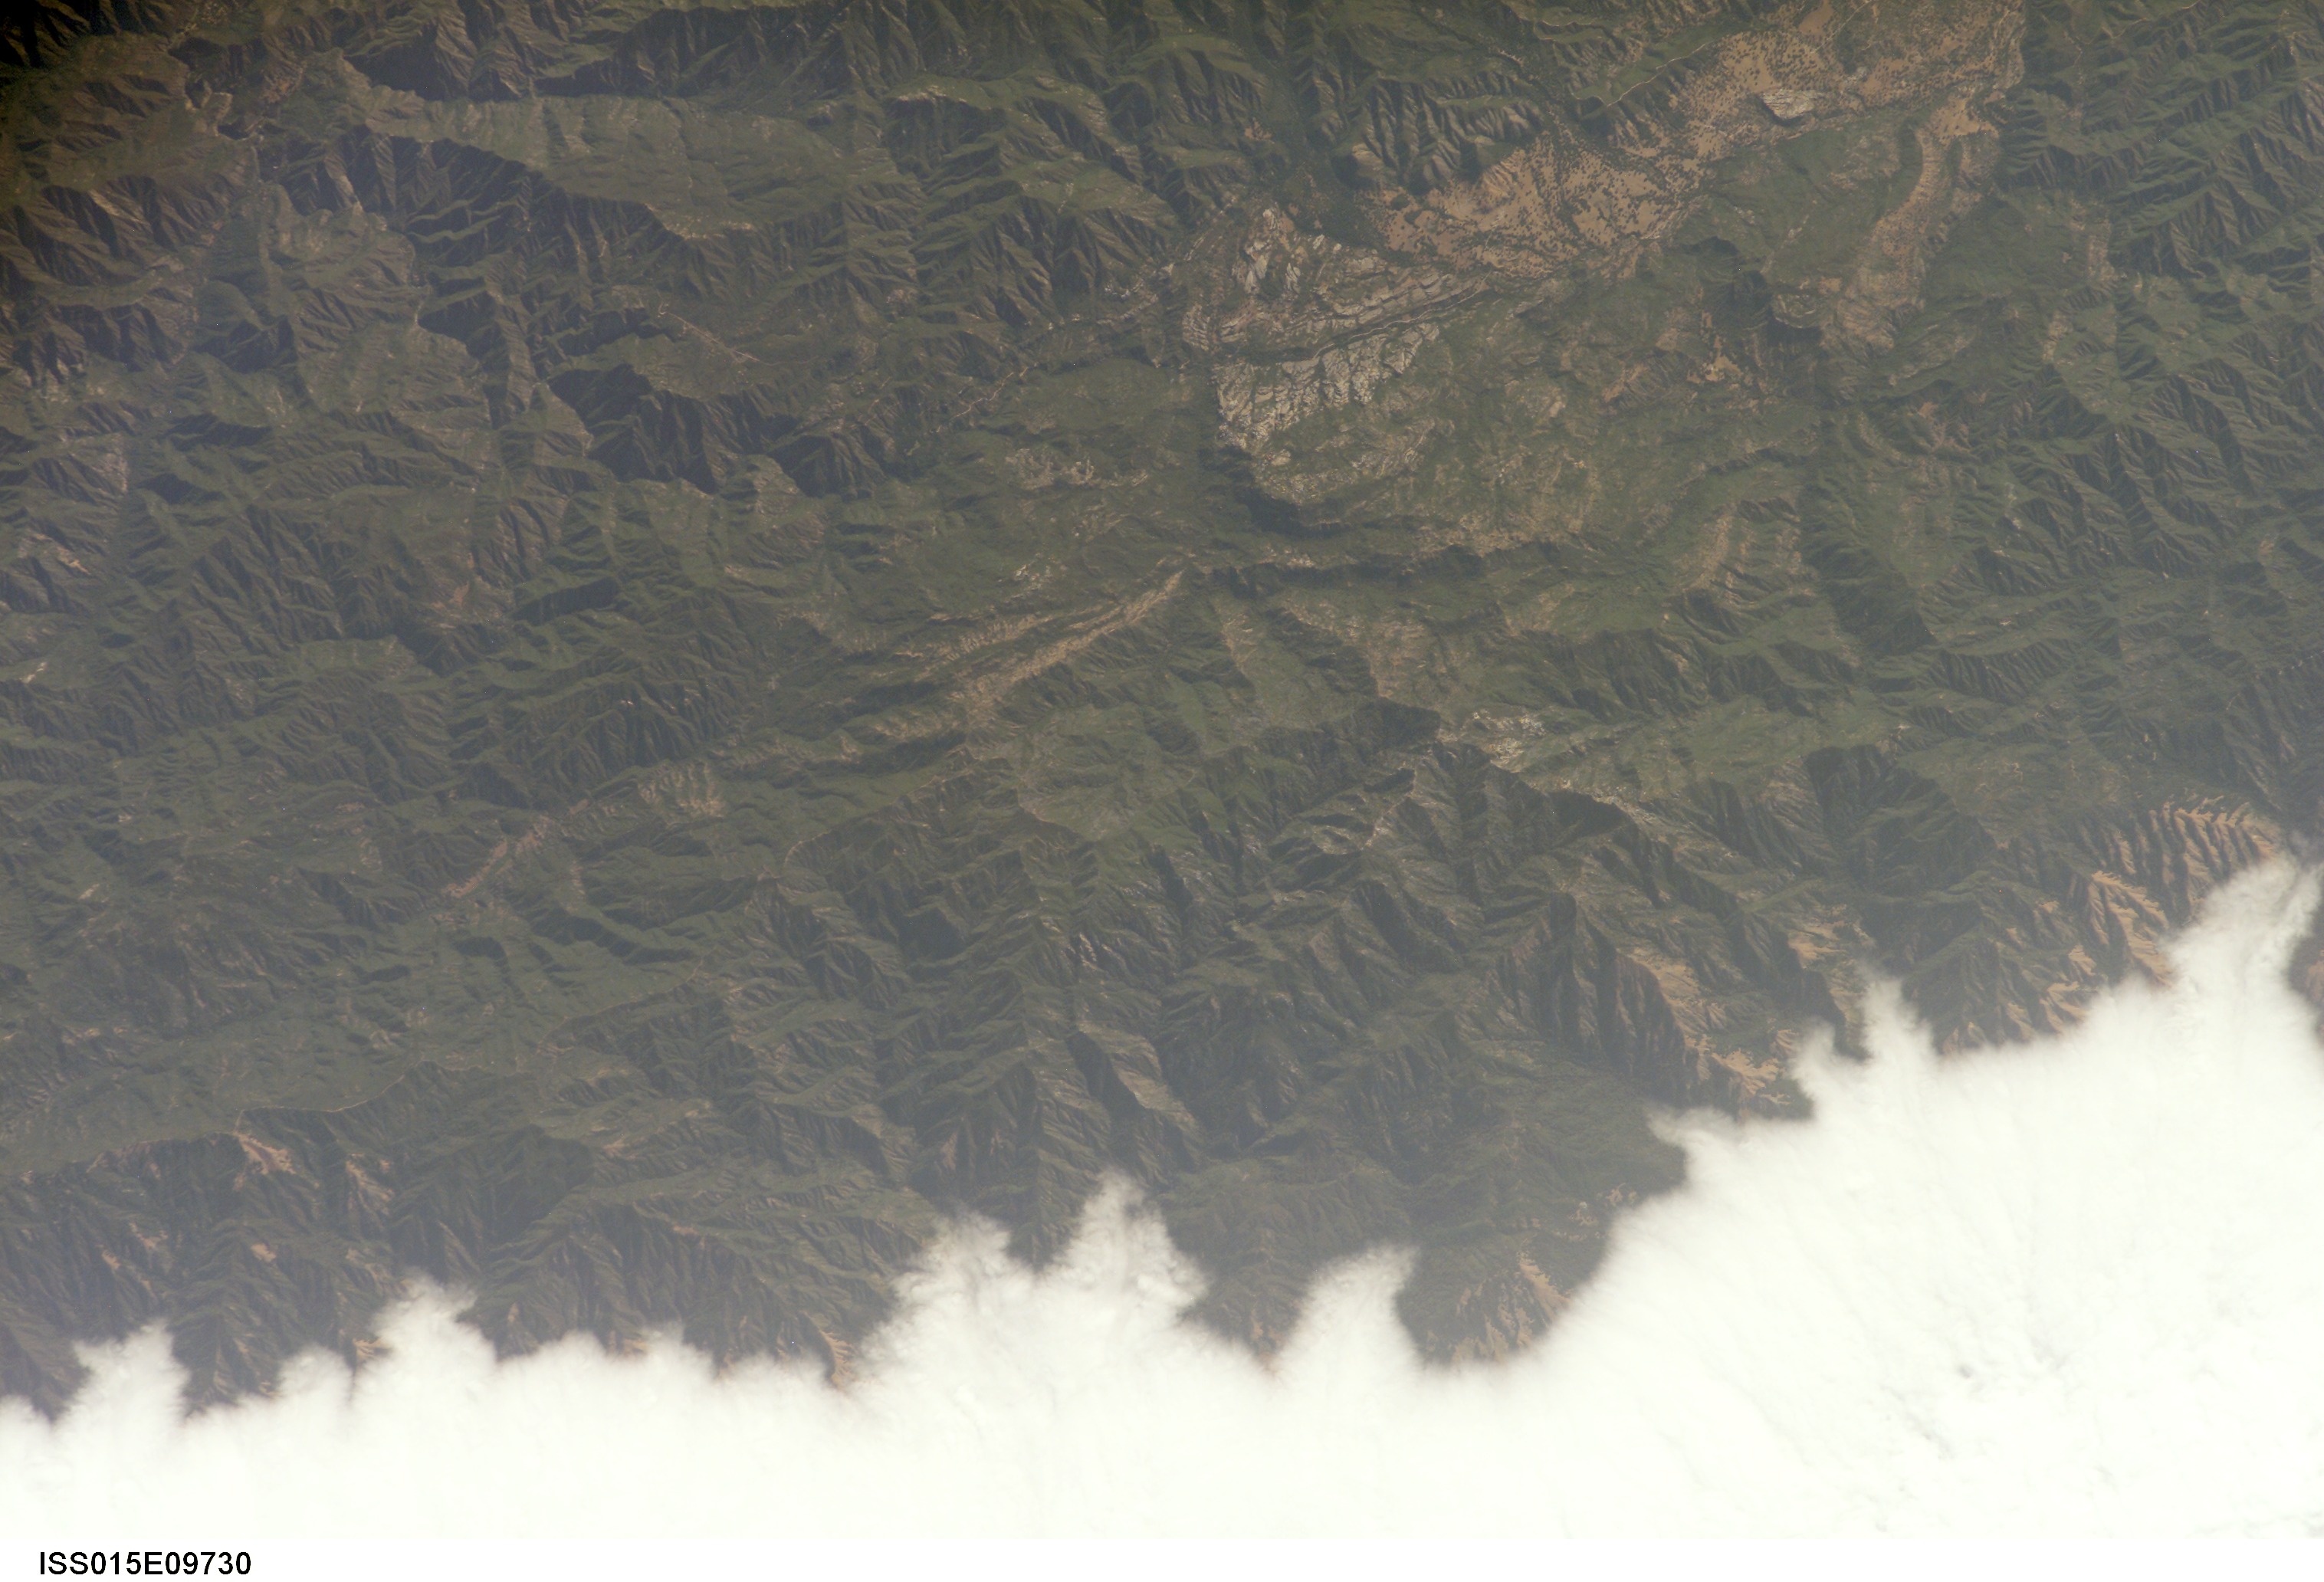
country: USA-CALIFORNIA
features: CENTRAL COAST
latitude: 36.1
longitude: -121.6
